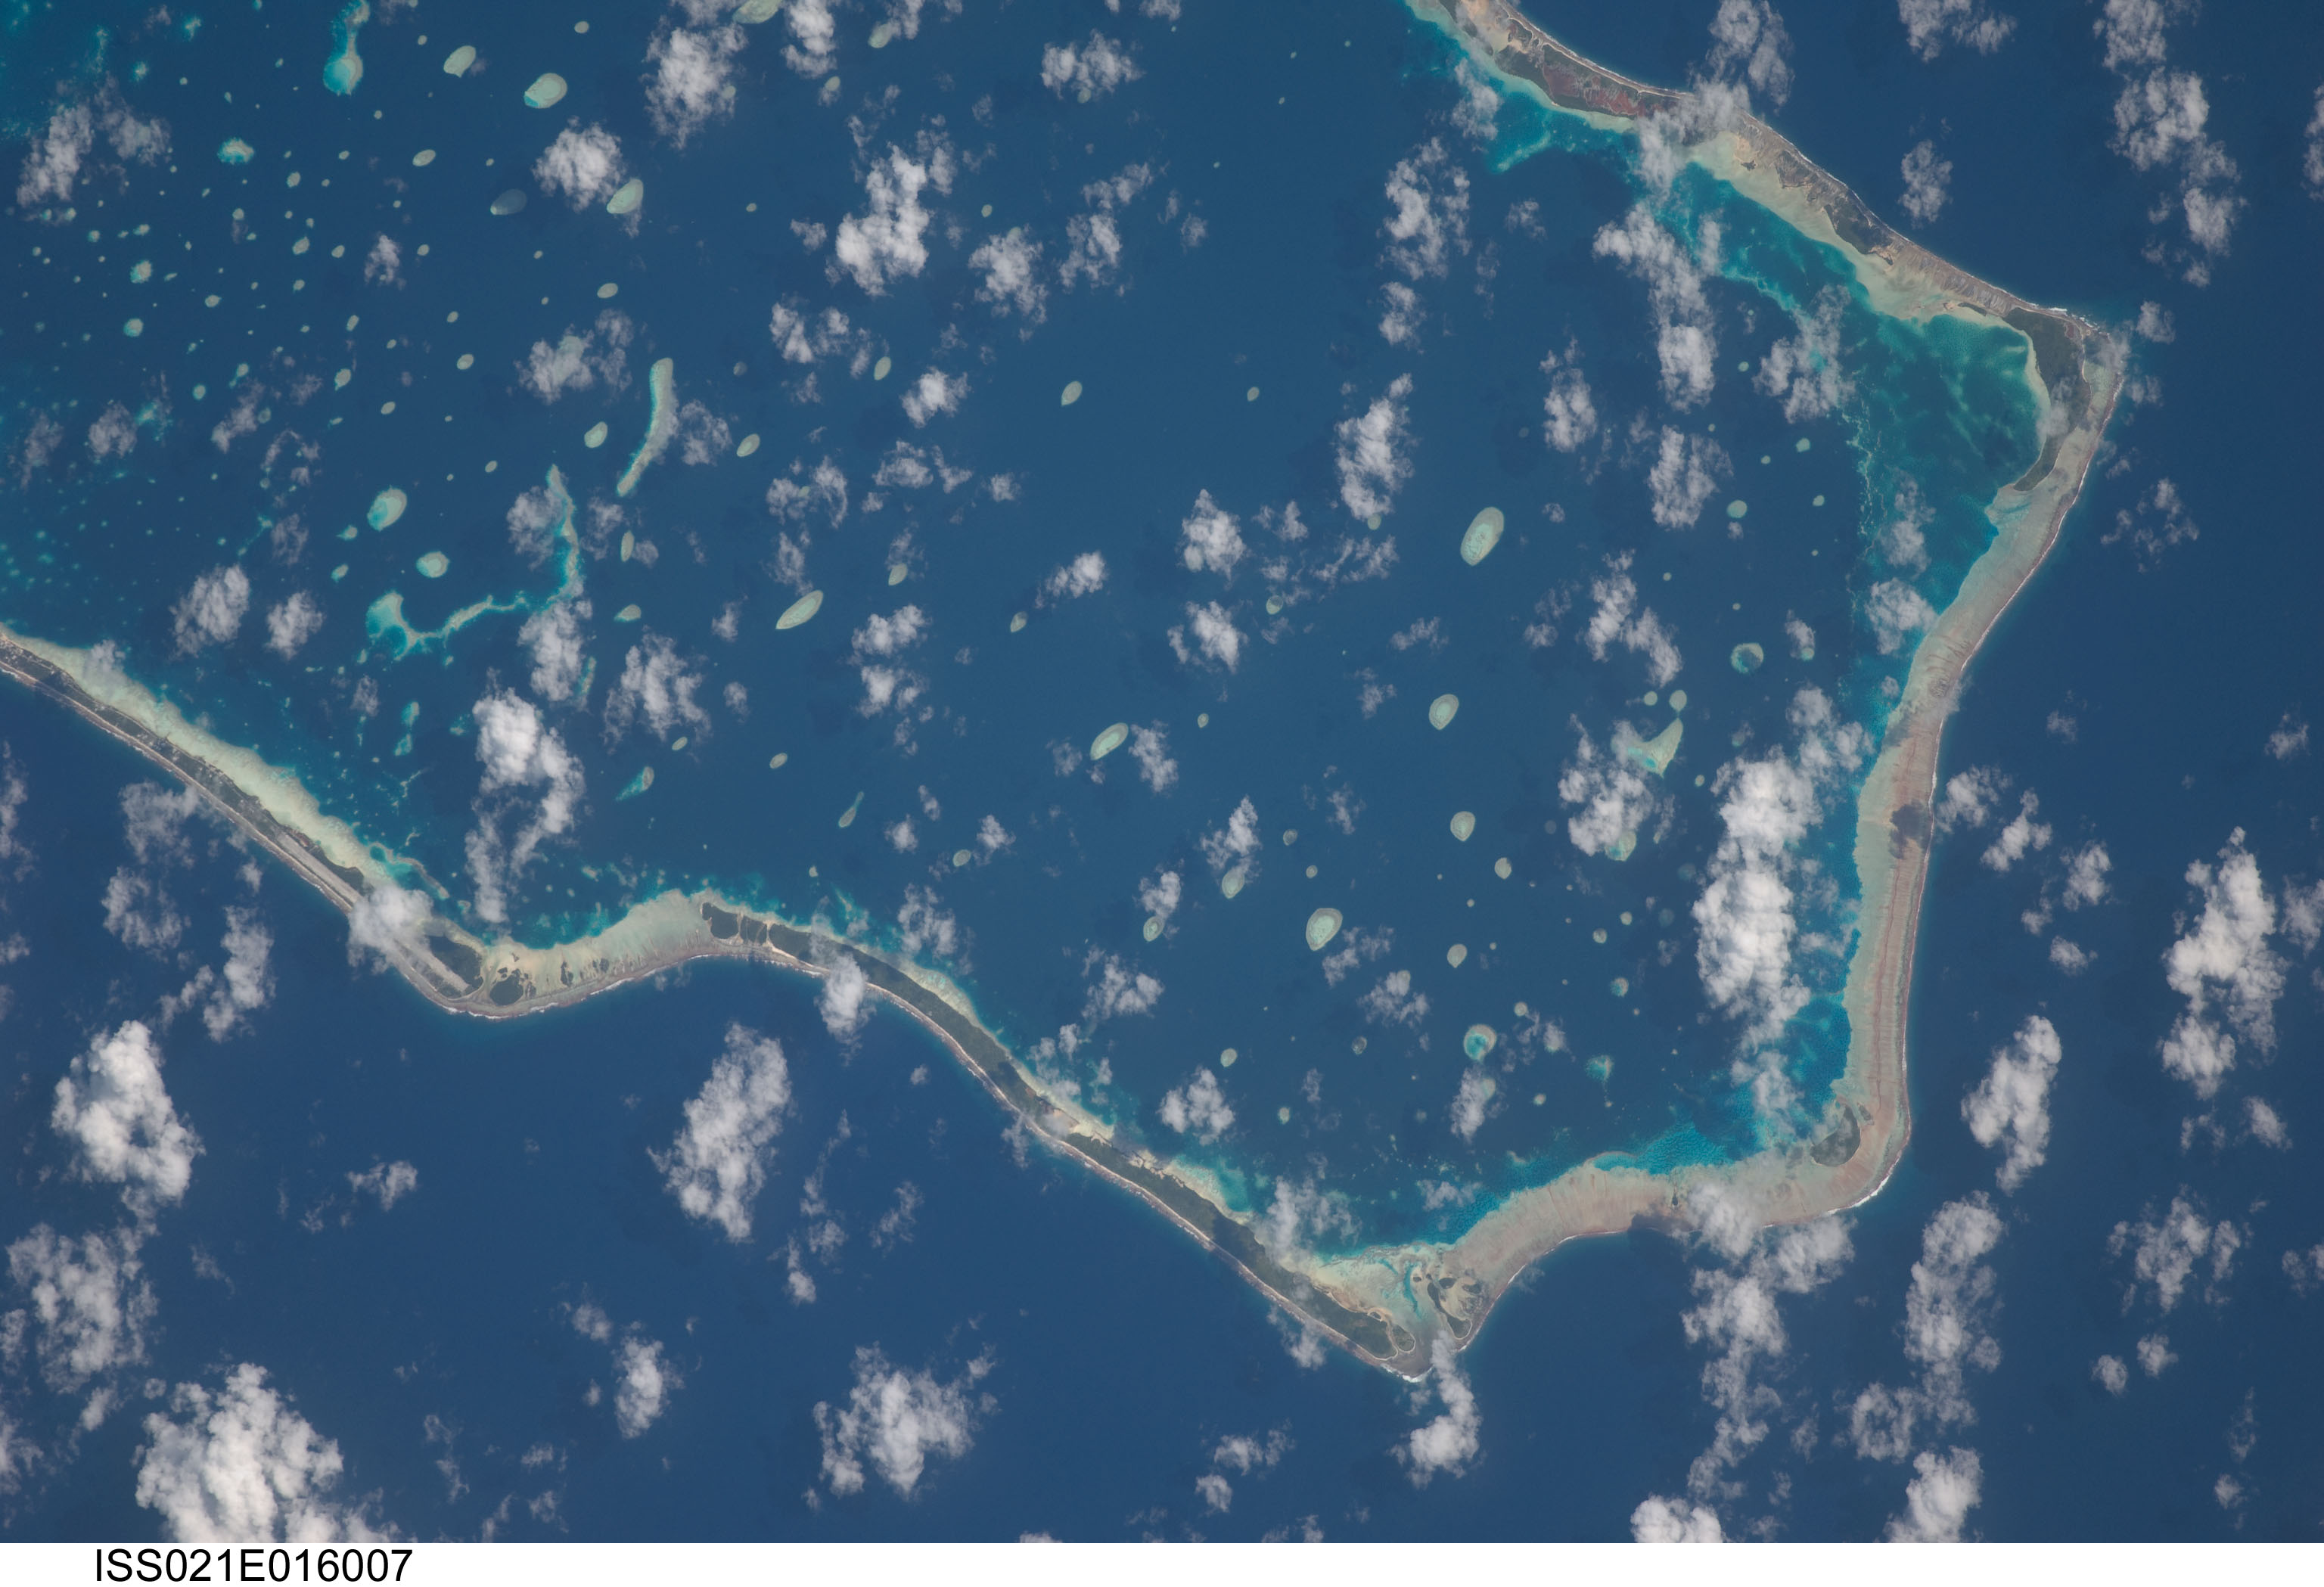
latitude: -9.1
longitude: -158.0
